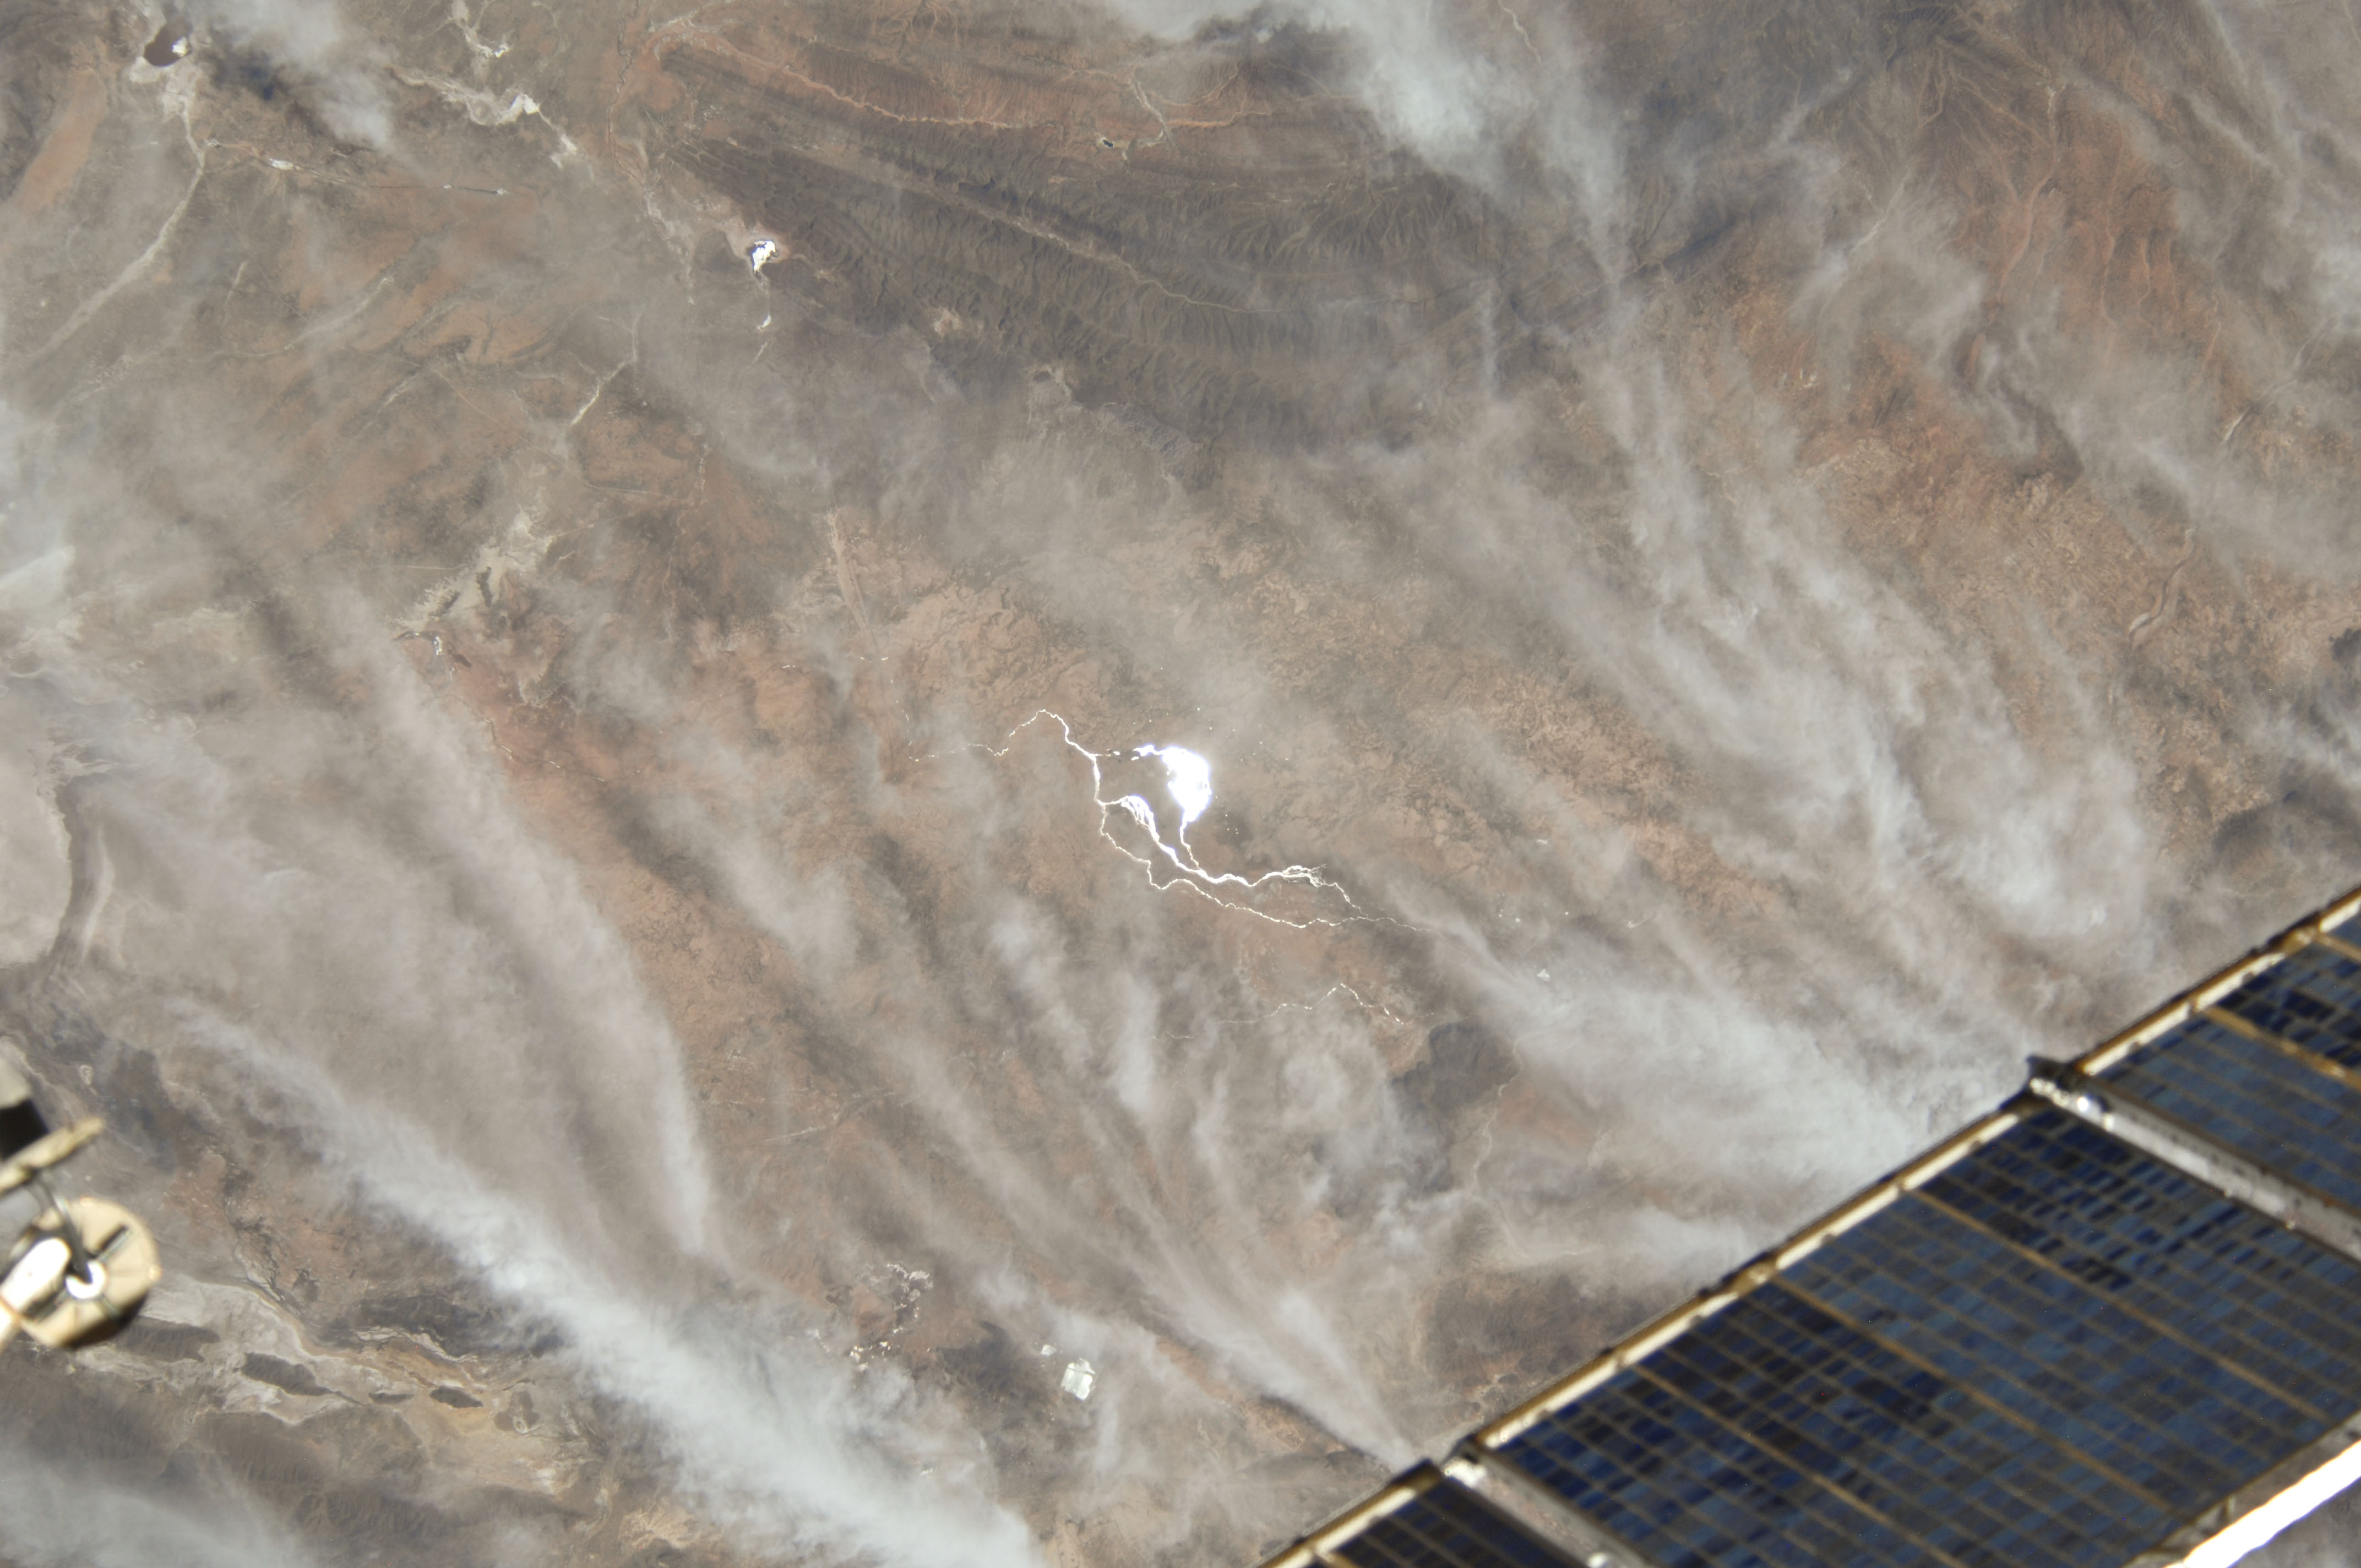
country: BOLIVIA
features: LINEAR RIDGES, L. POOPO
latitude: -18.0
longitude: -67.5
